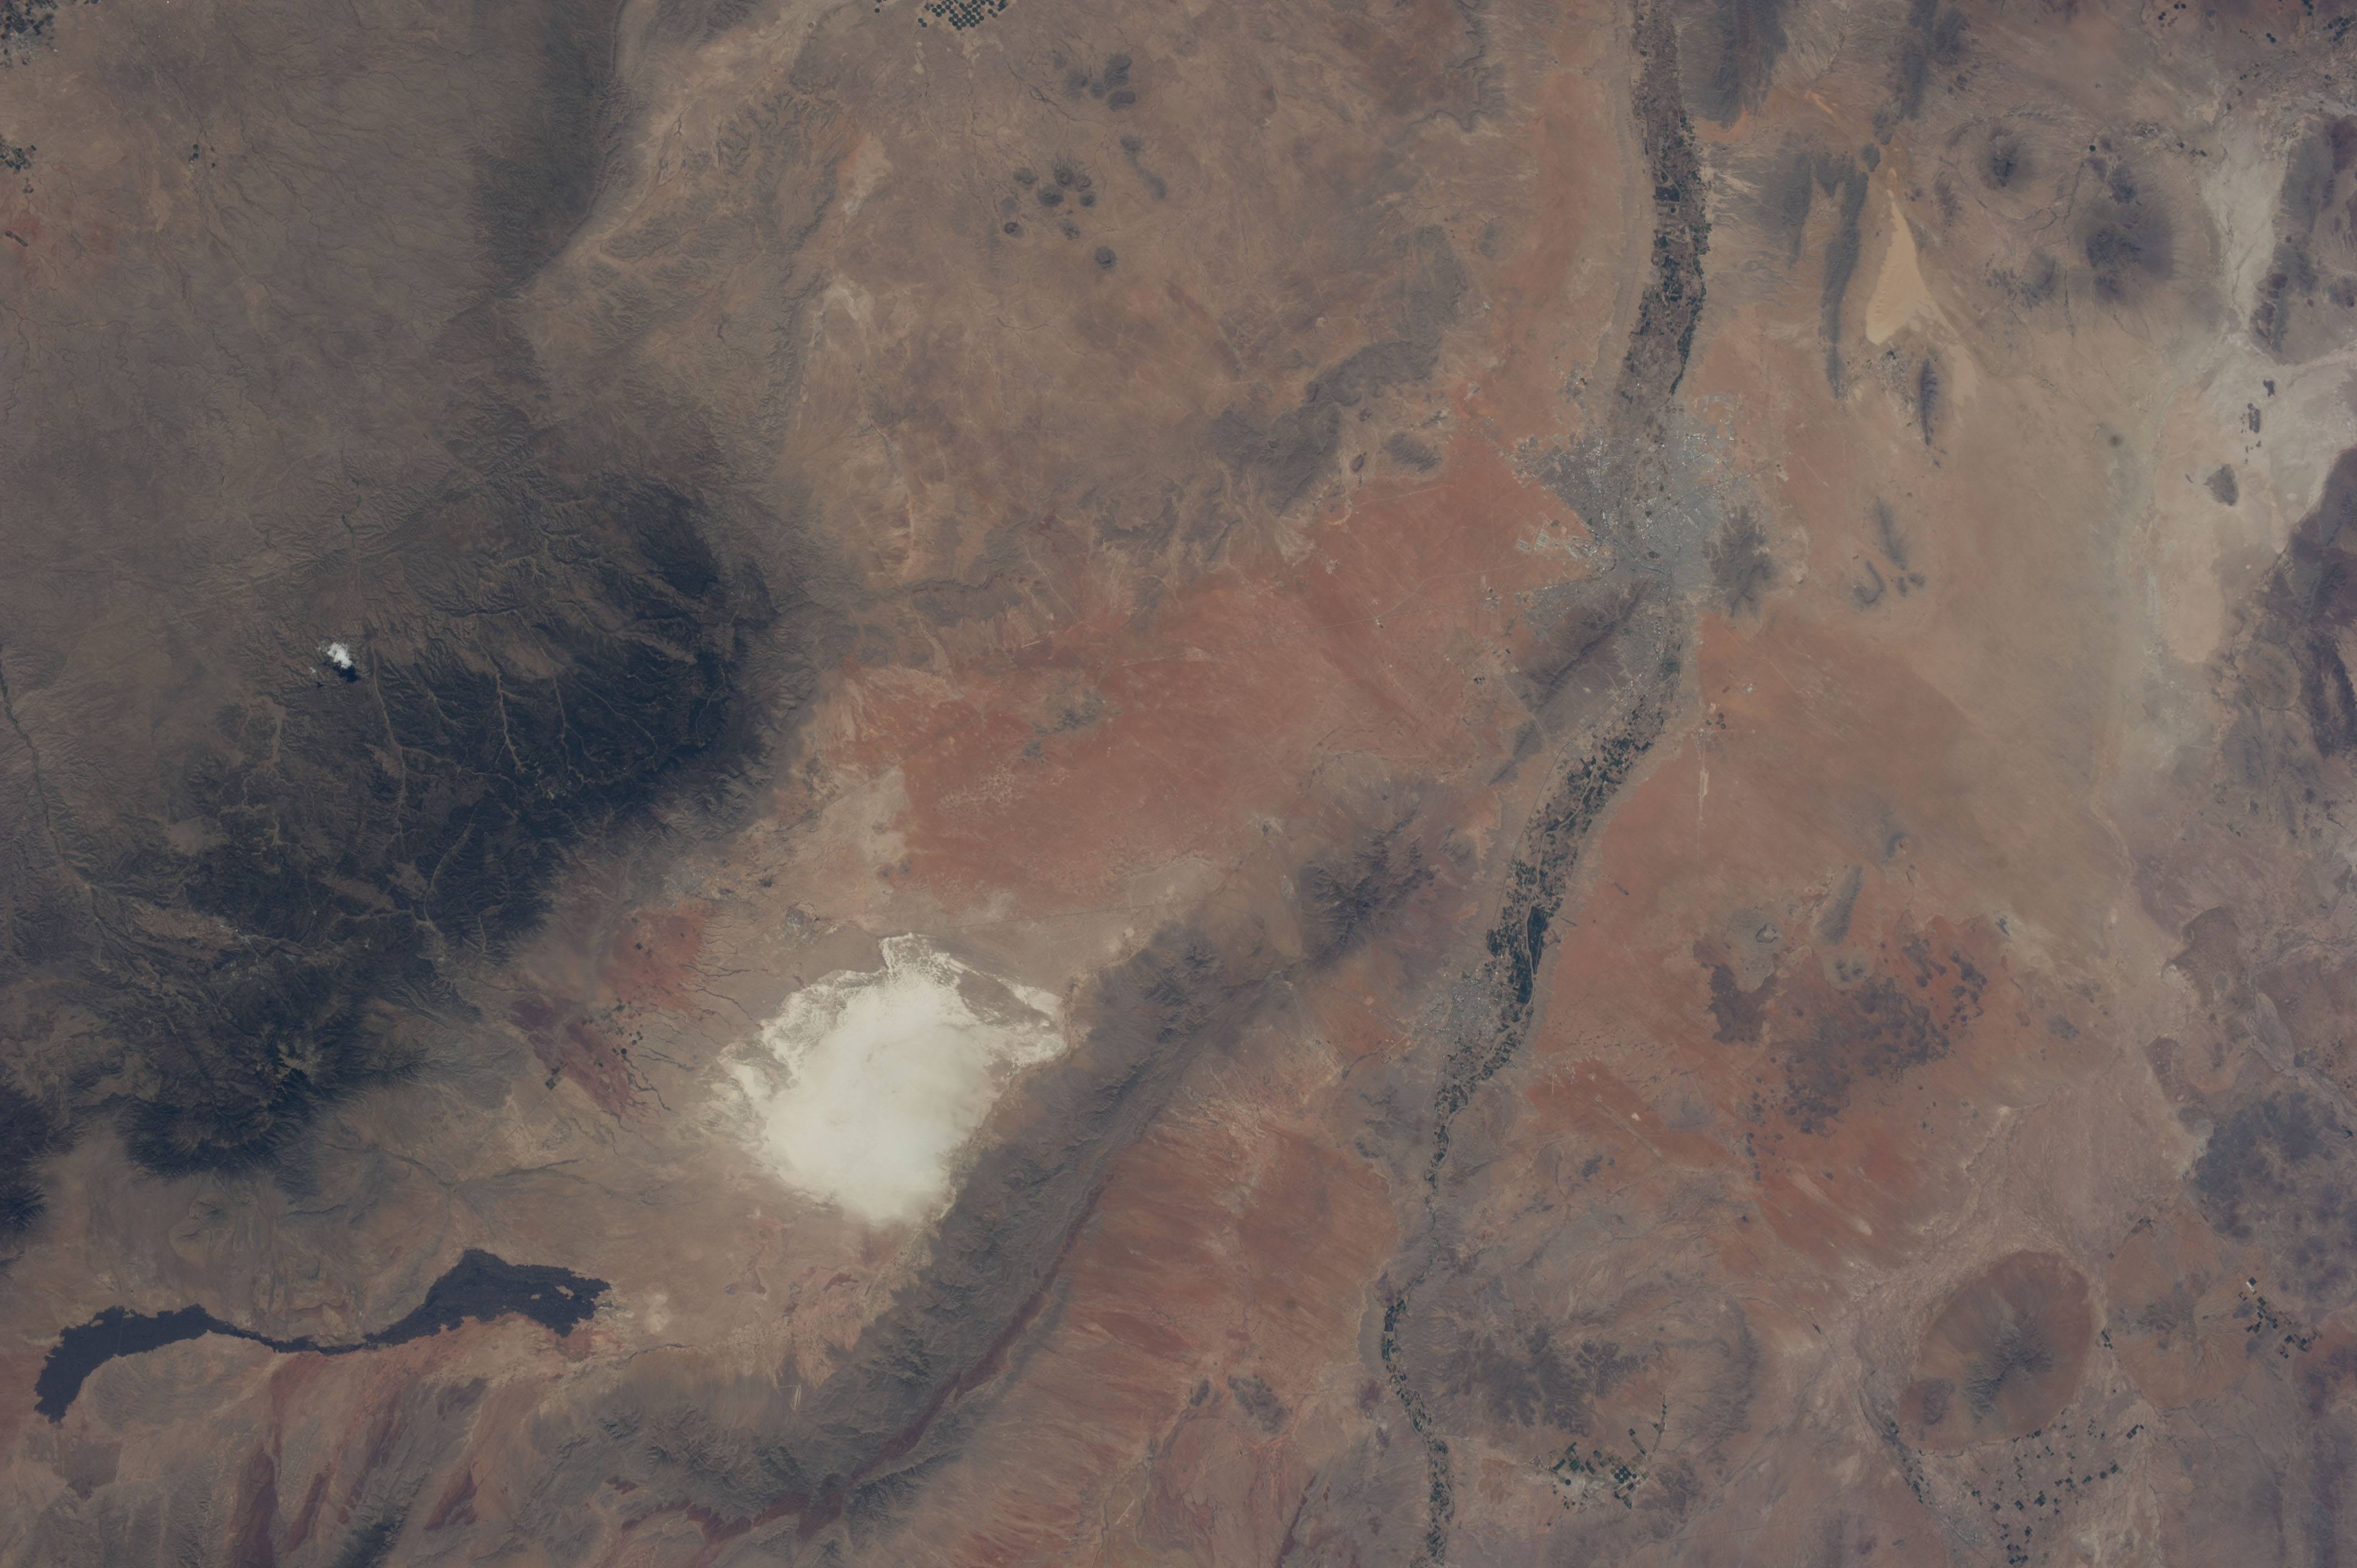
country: USA-NEW MEXICO
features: RIO GRANDE, LINCOLN NATIONAL FOREST, WHITE SANDS, NEW MEXICO, EL PASO, TEXAS,LAKE, GLACIER, NEW MEXICO, ALAMORGODO, LINCOLN NATIONAL FOREST,USA, LINCOLN NATIONAL FOREST, ALAMOGORDO, ?VOLCANO ON RIGHT, 32.35,-106.37,WHITE SANDS NM
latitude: 32.4
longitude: -106.3
